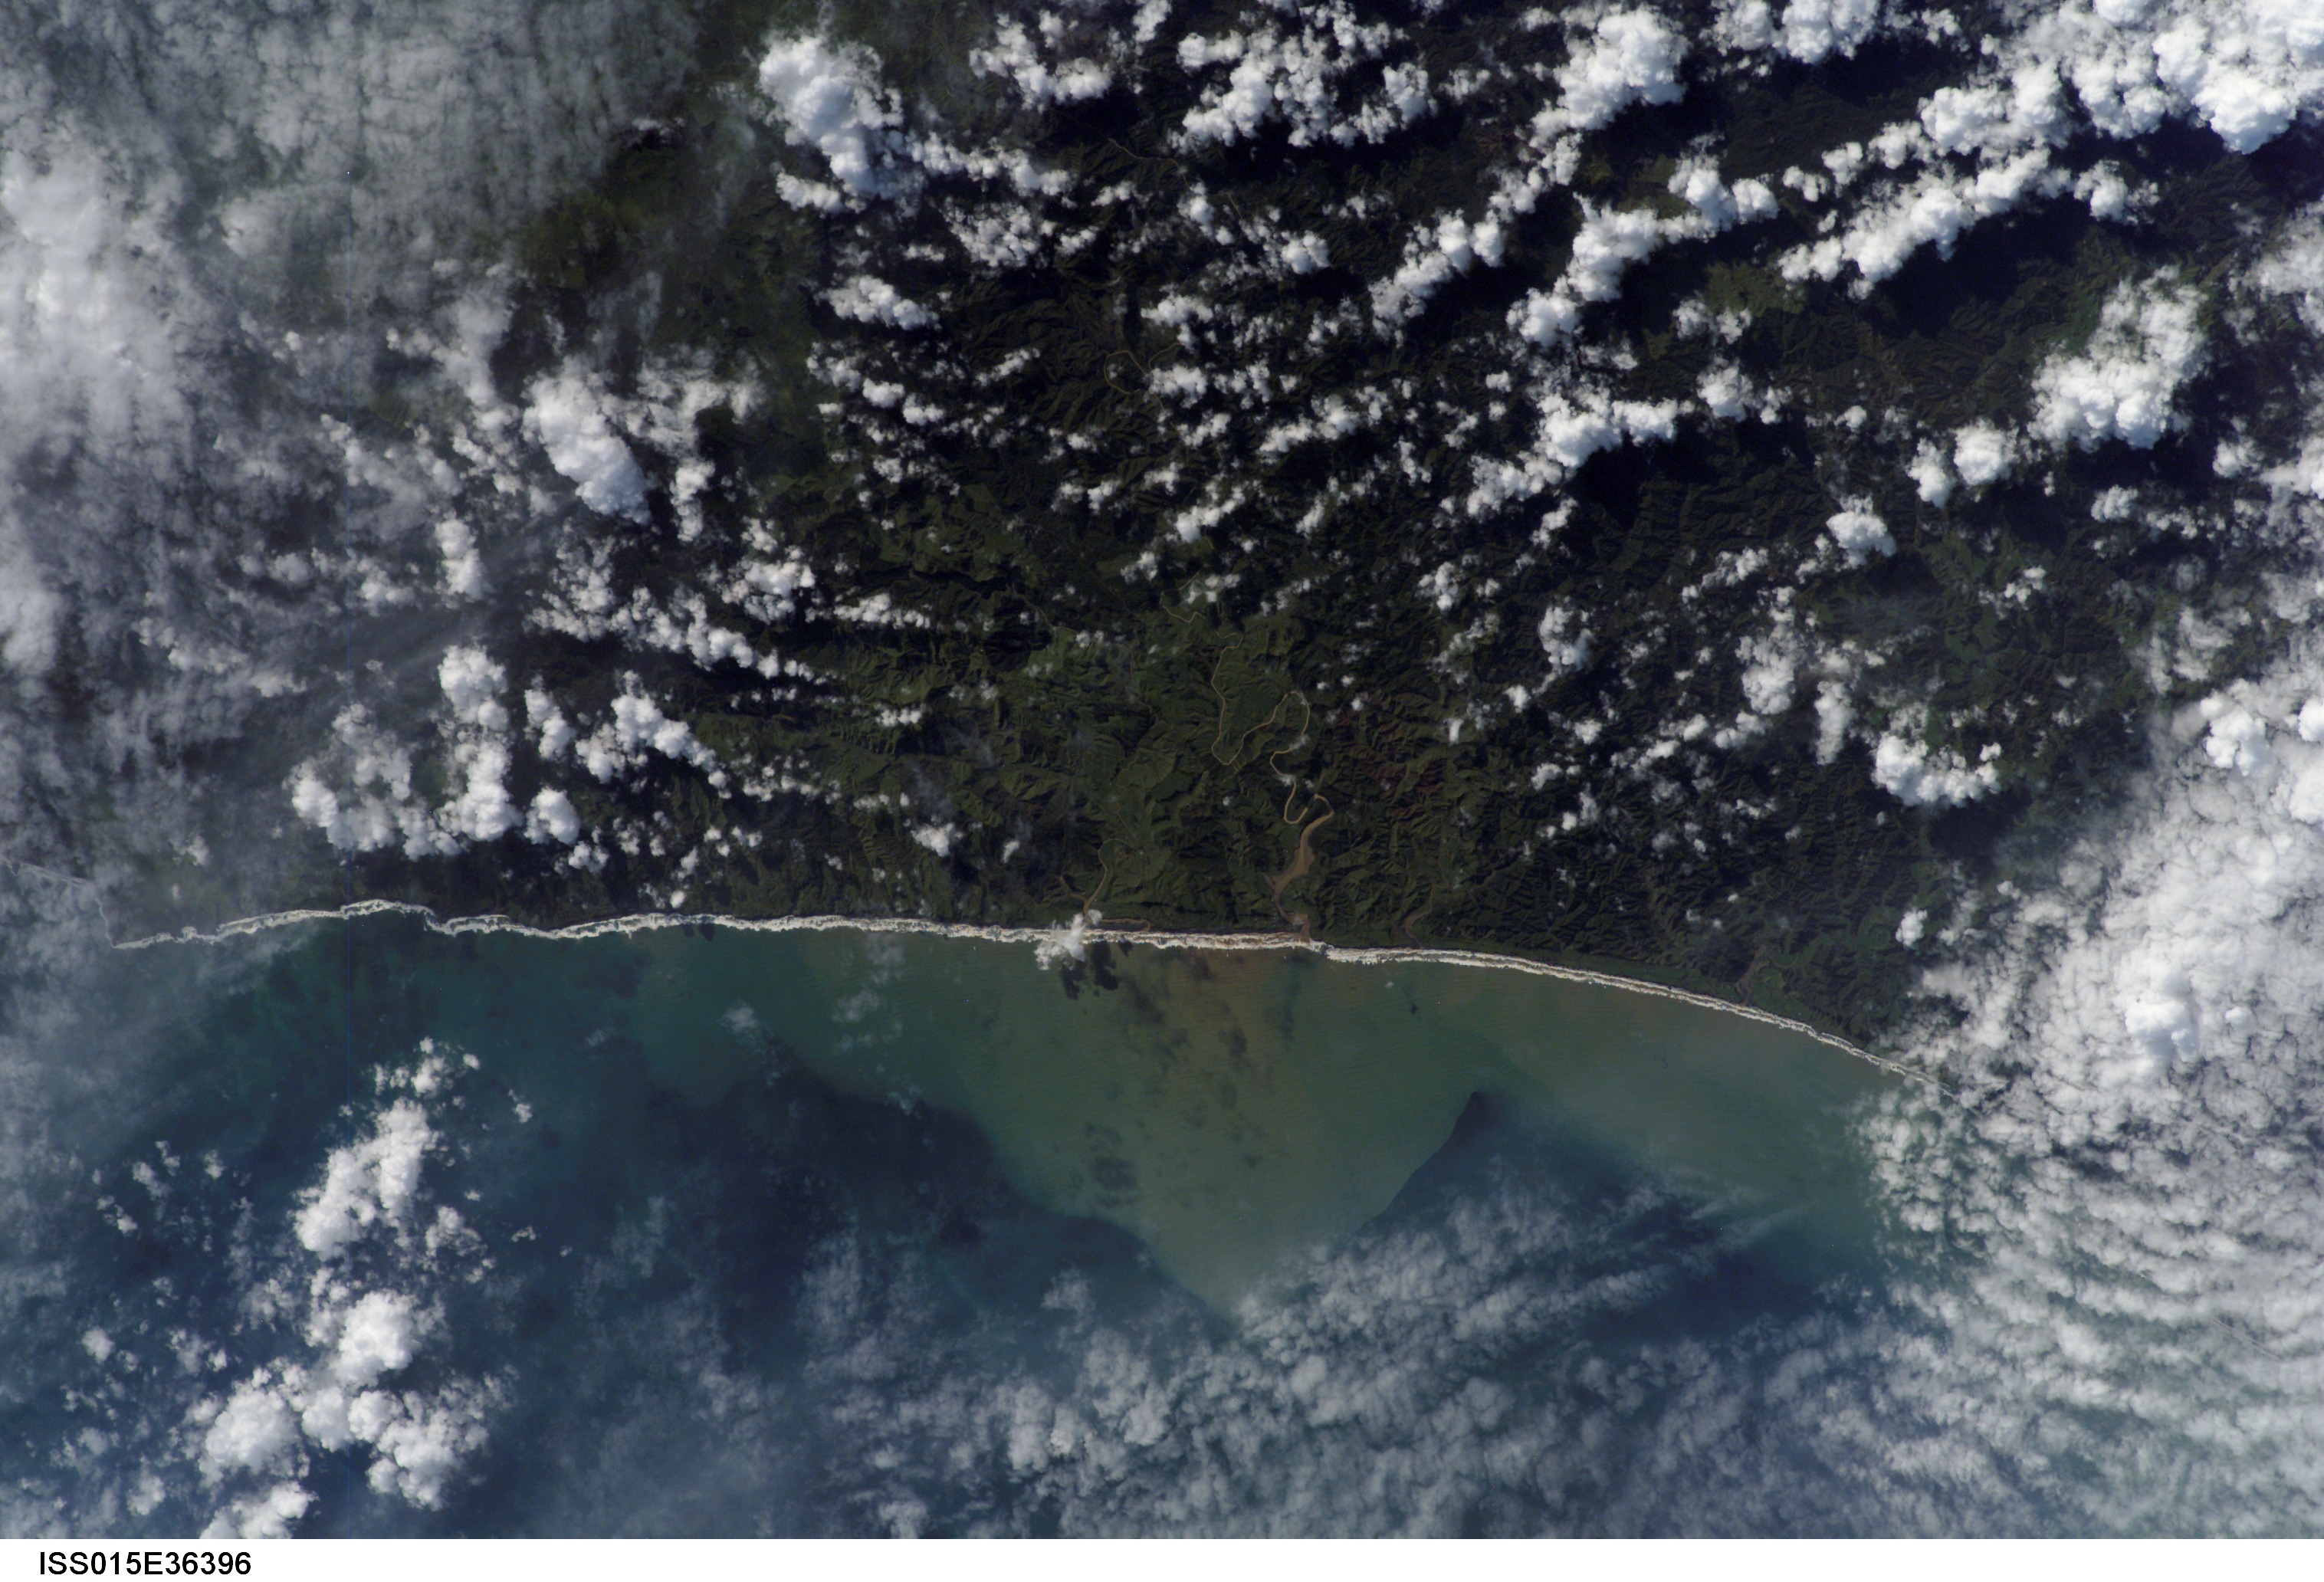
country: NEW ZEALAND-NI
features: AWAKINO R., MOKAU R., COAST, MTS.
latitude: -38.7
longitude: 174.7
